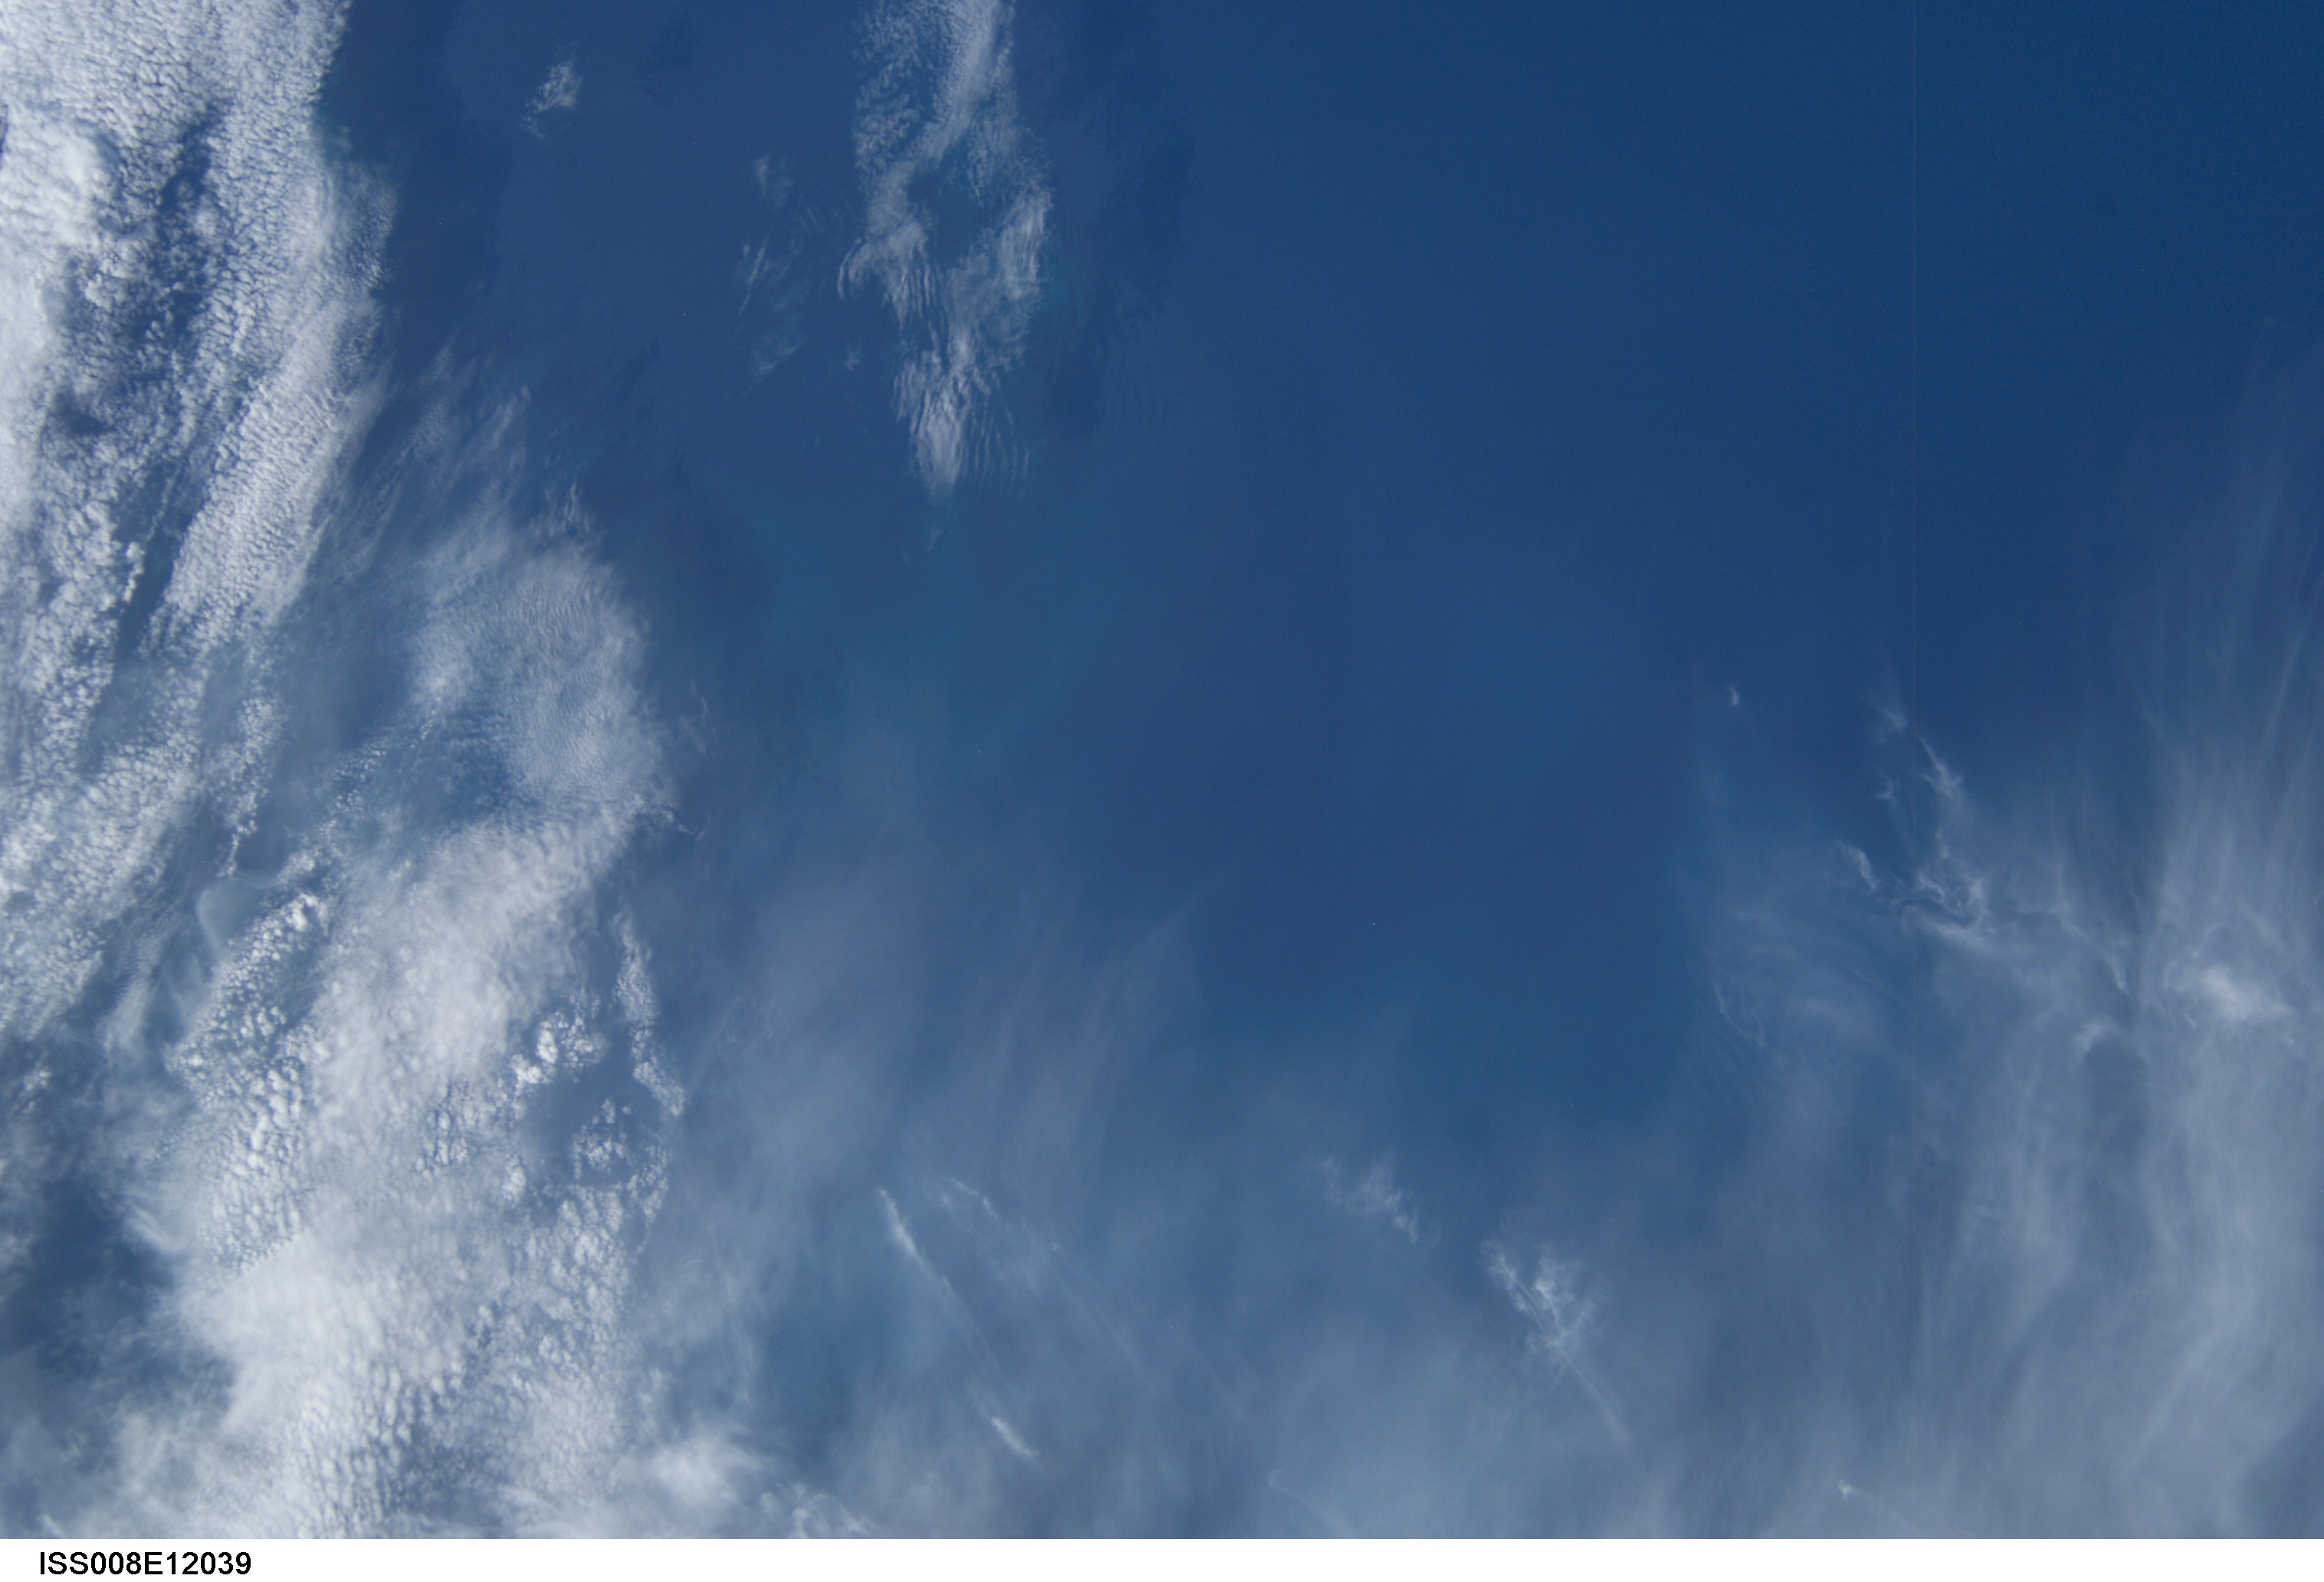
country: ATLANTIC OCEAN
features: SOUTH ATLANTIC PLANKTON BLOOM
